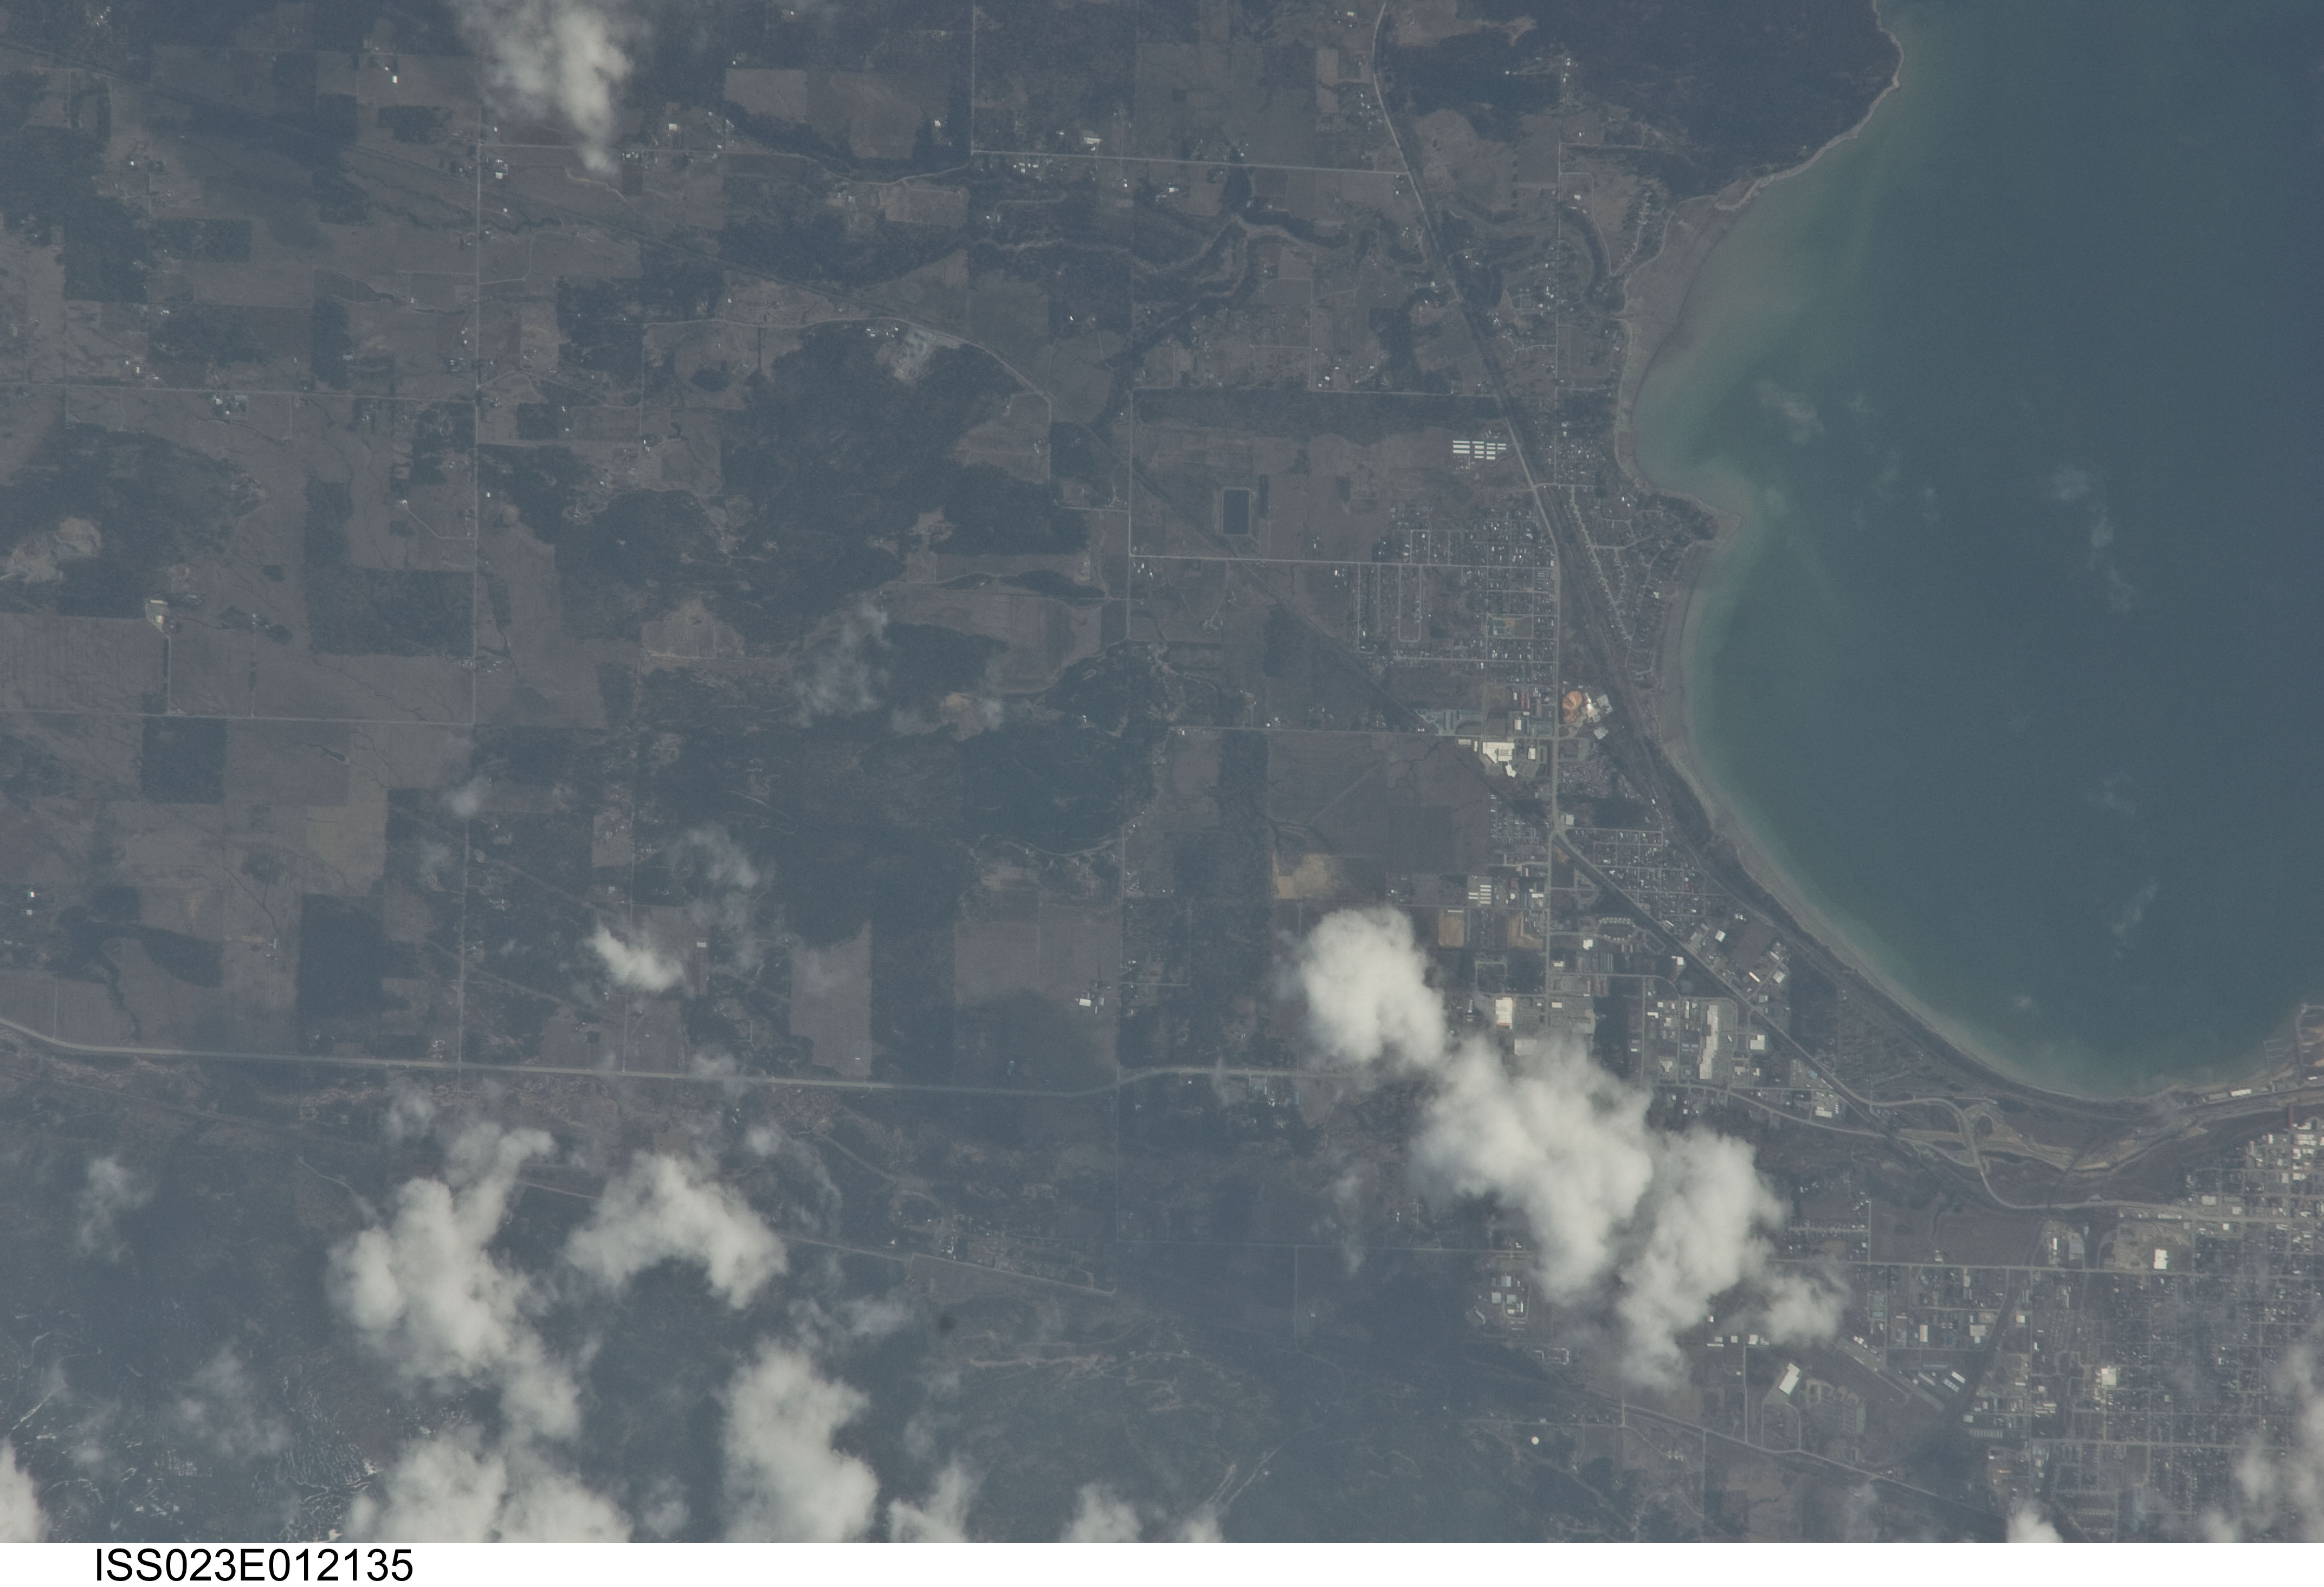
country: USA-IDAHO
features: KOOTENAI, L. PEND OREILLE, FOREST, AGR.
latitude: 48.3
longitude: -116.5
